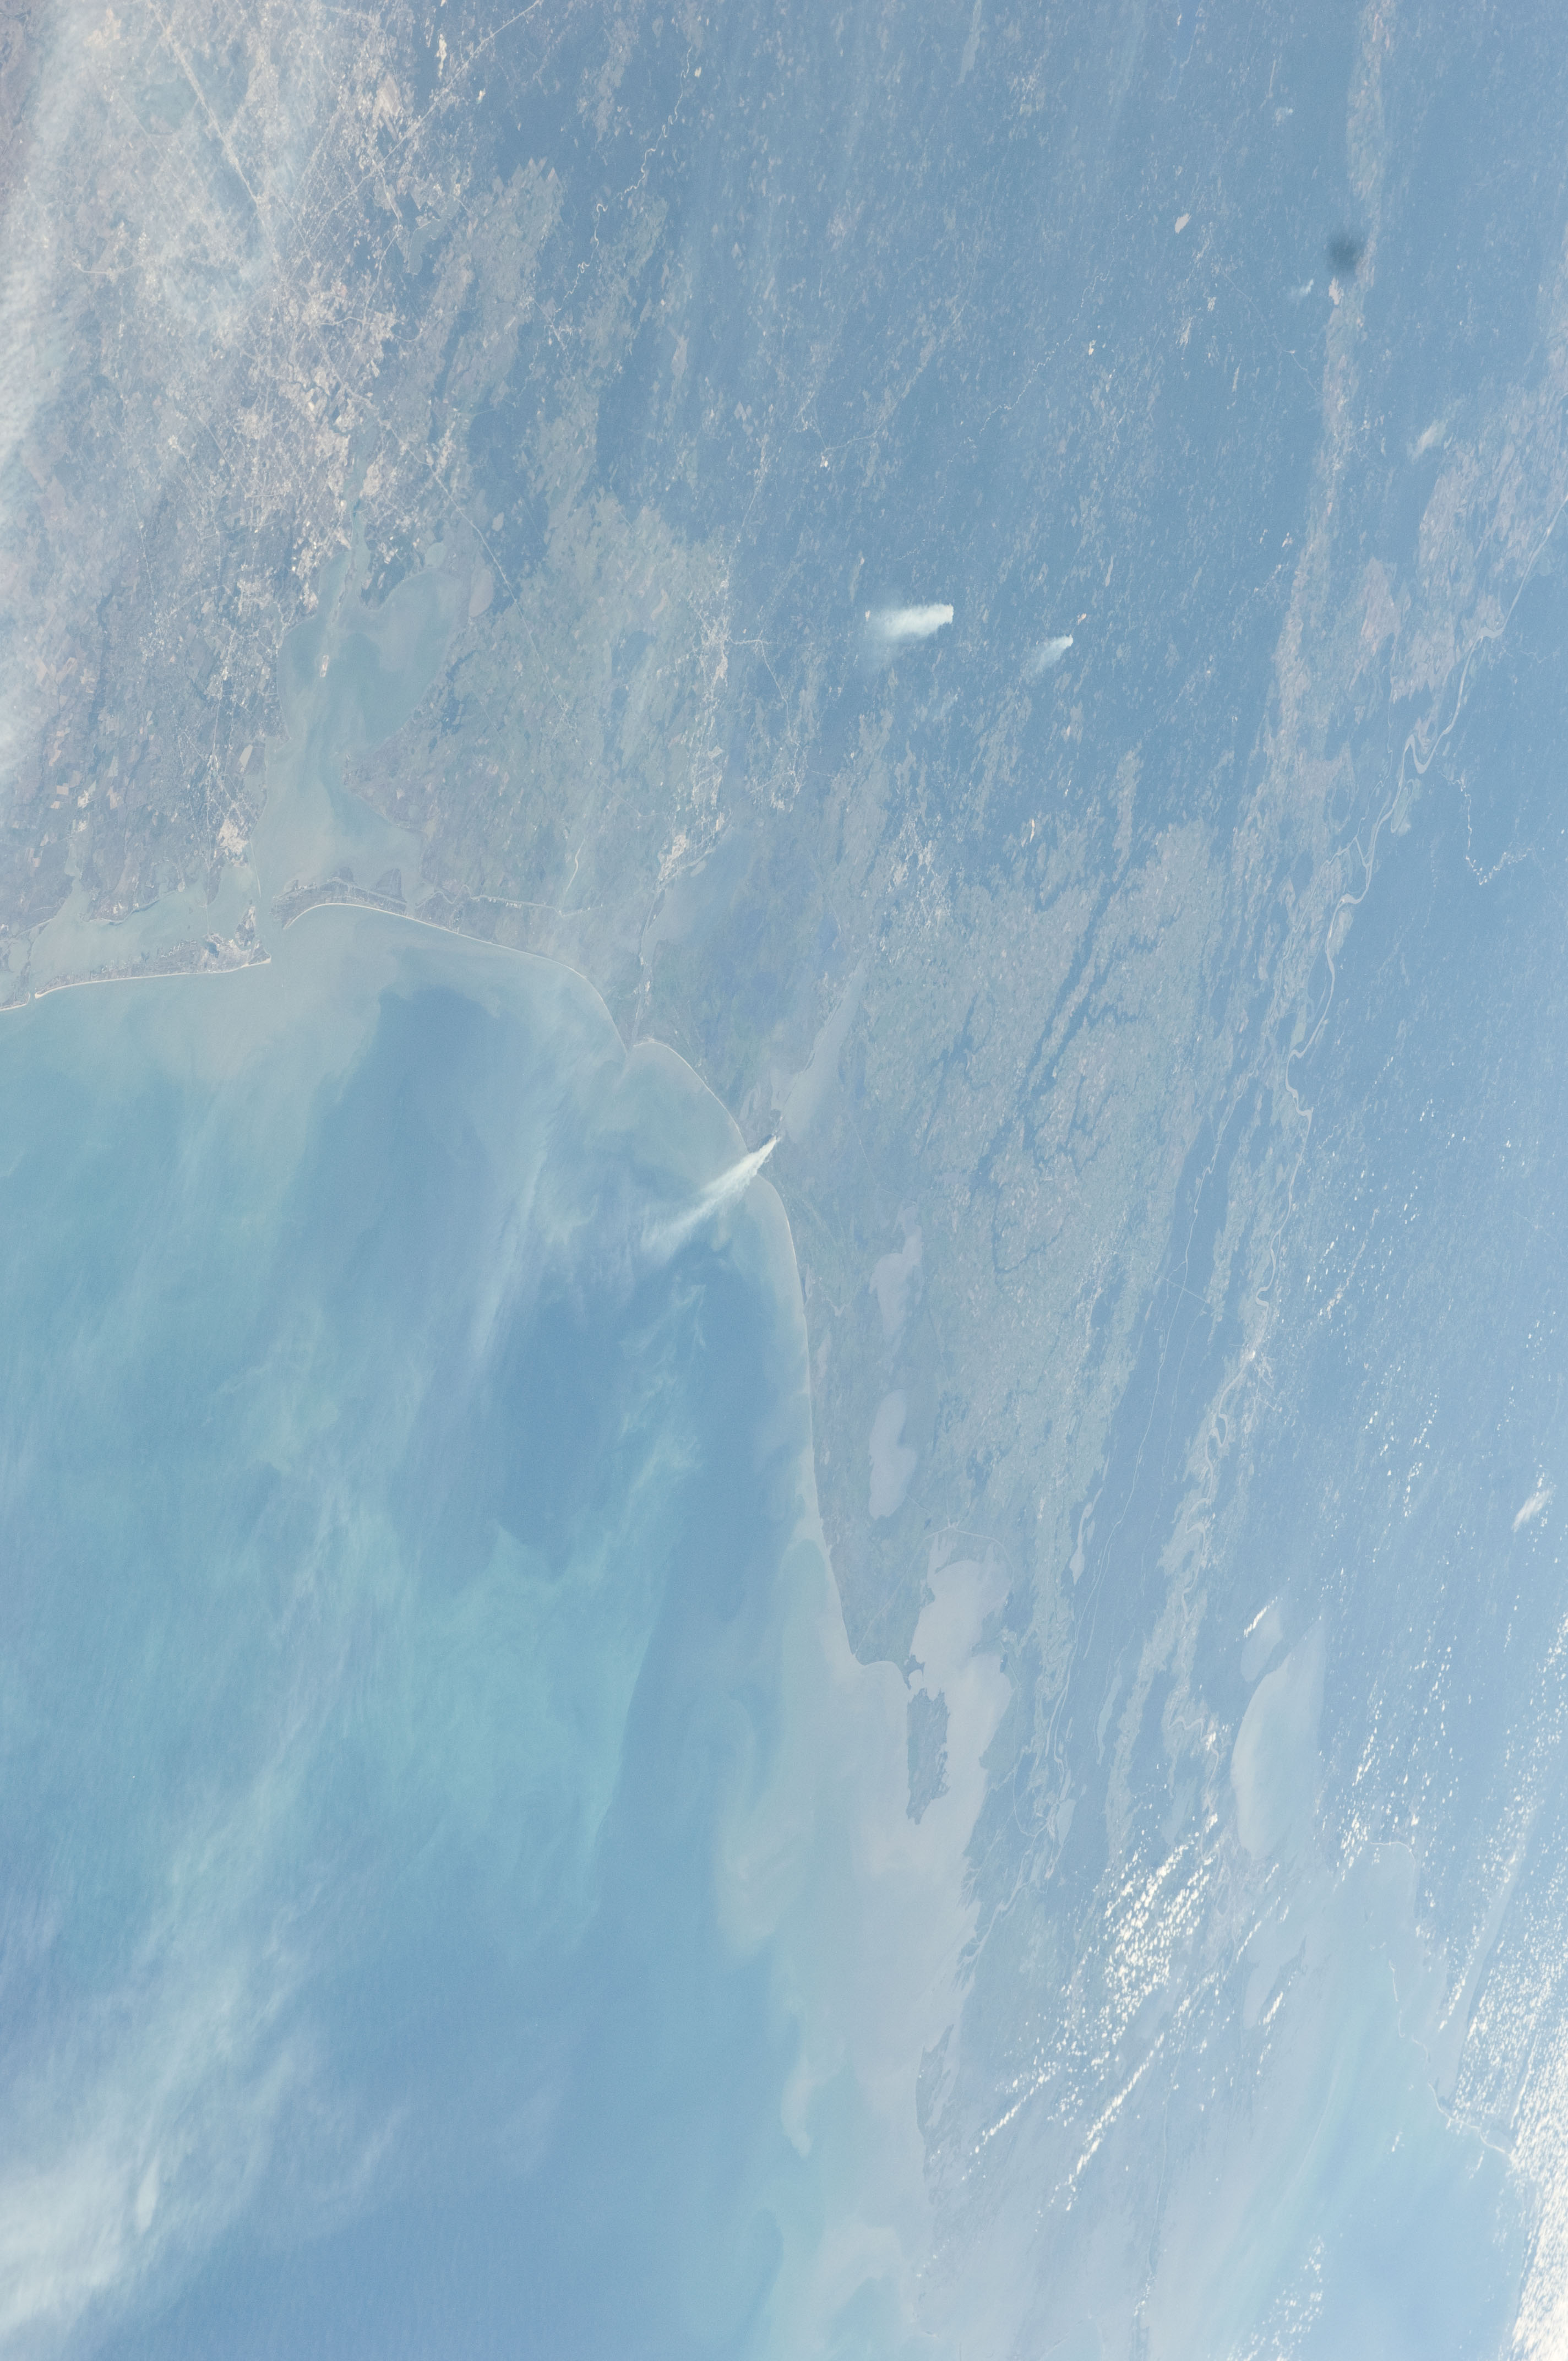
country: USA-LOUISIANA
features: PAN-SMOKE PLUMES, HAZE, G. OF MEXICO, RED R. V., FOR., MARSH, COAST, LAKES
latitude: 30.0
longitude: -93.0
